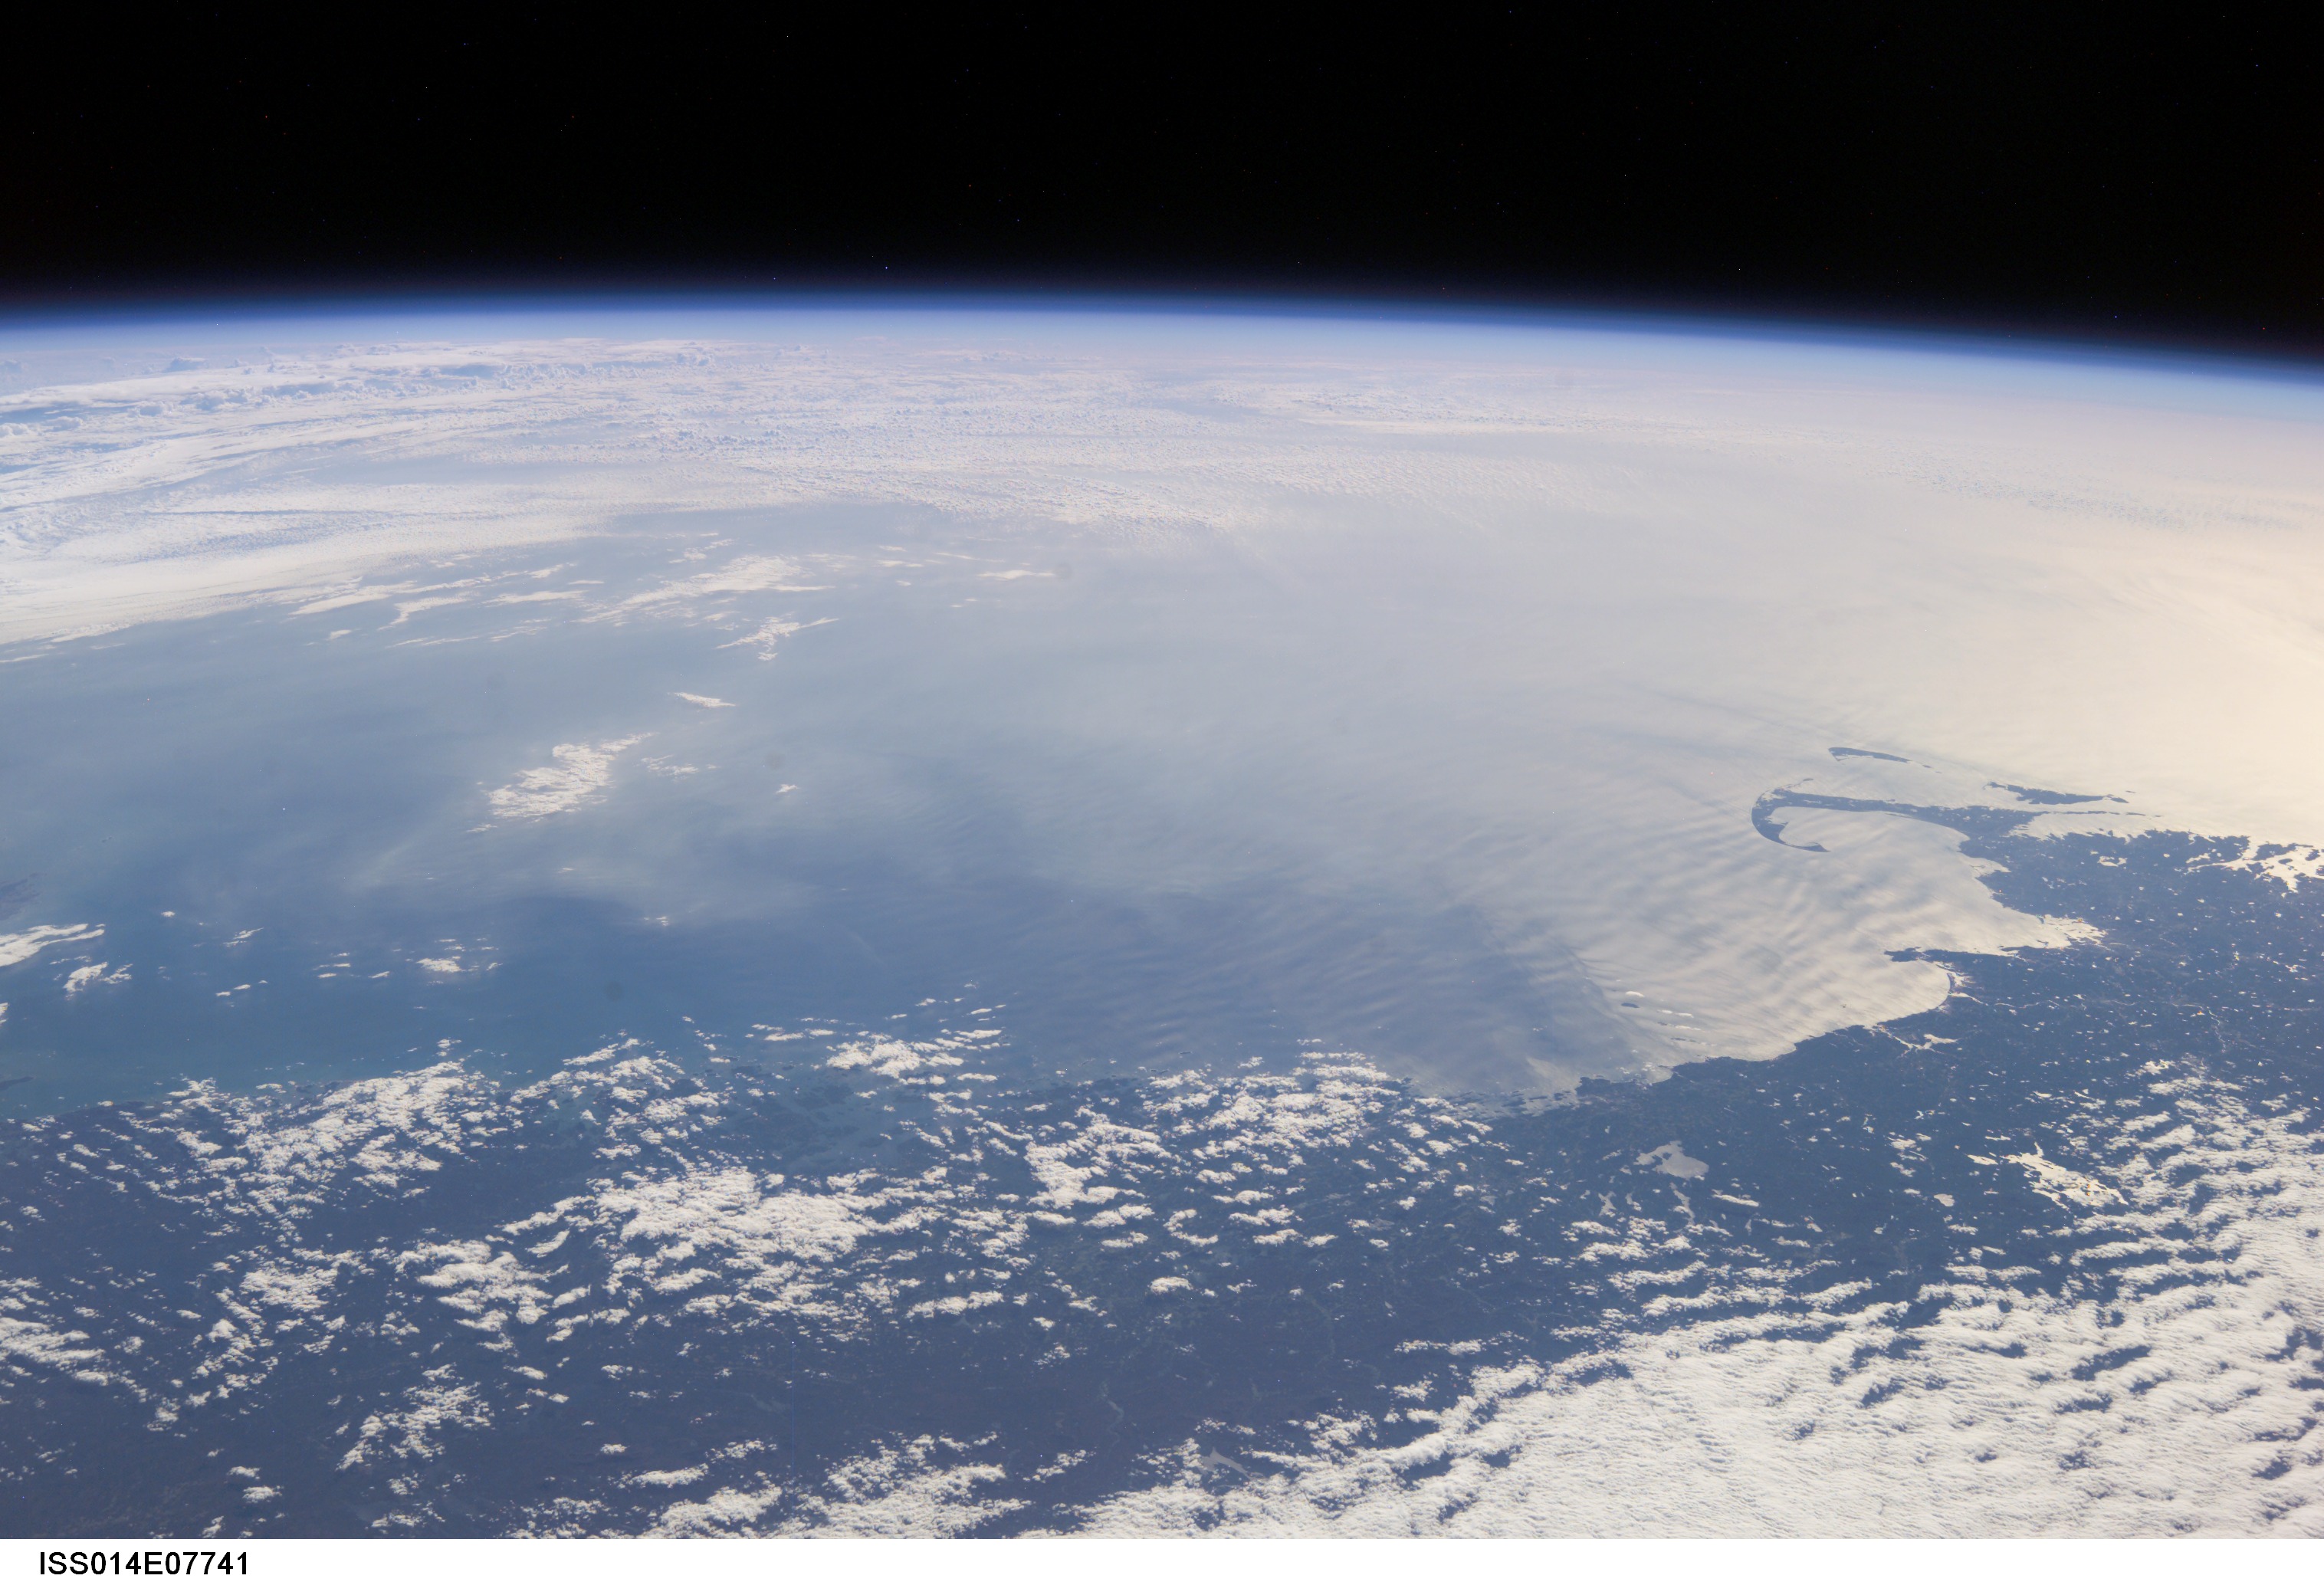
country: ATLANTIC OCEAN
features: NEW ENGLAND, CAPE COD
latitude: 42.0
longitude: -69.0
